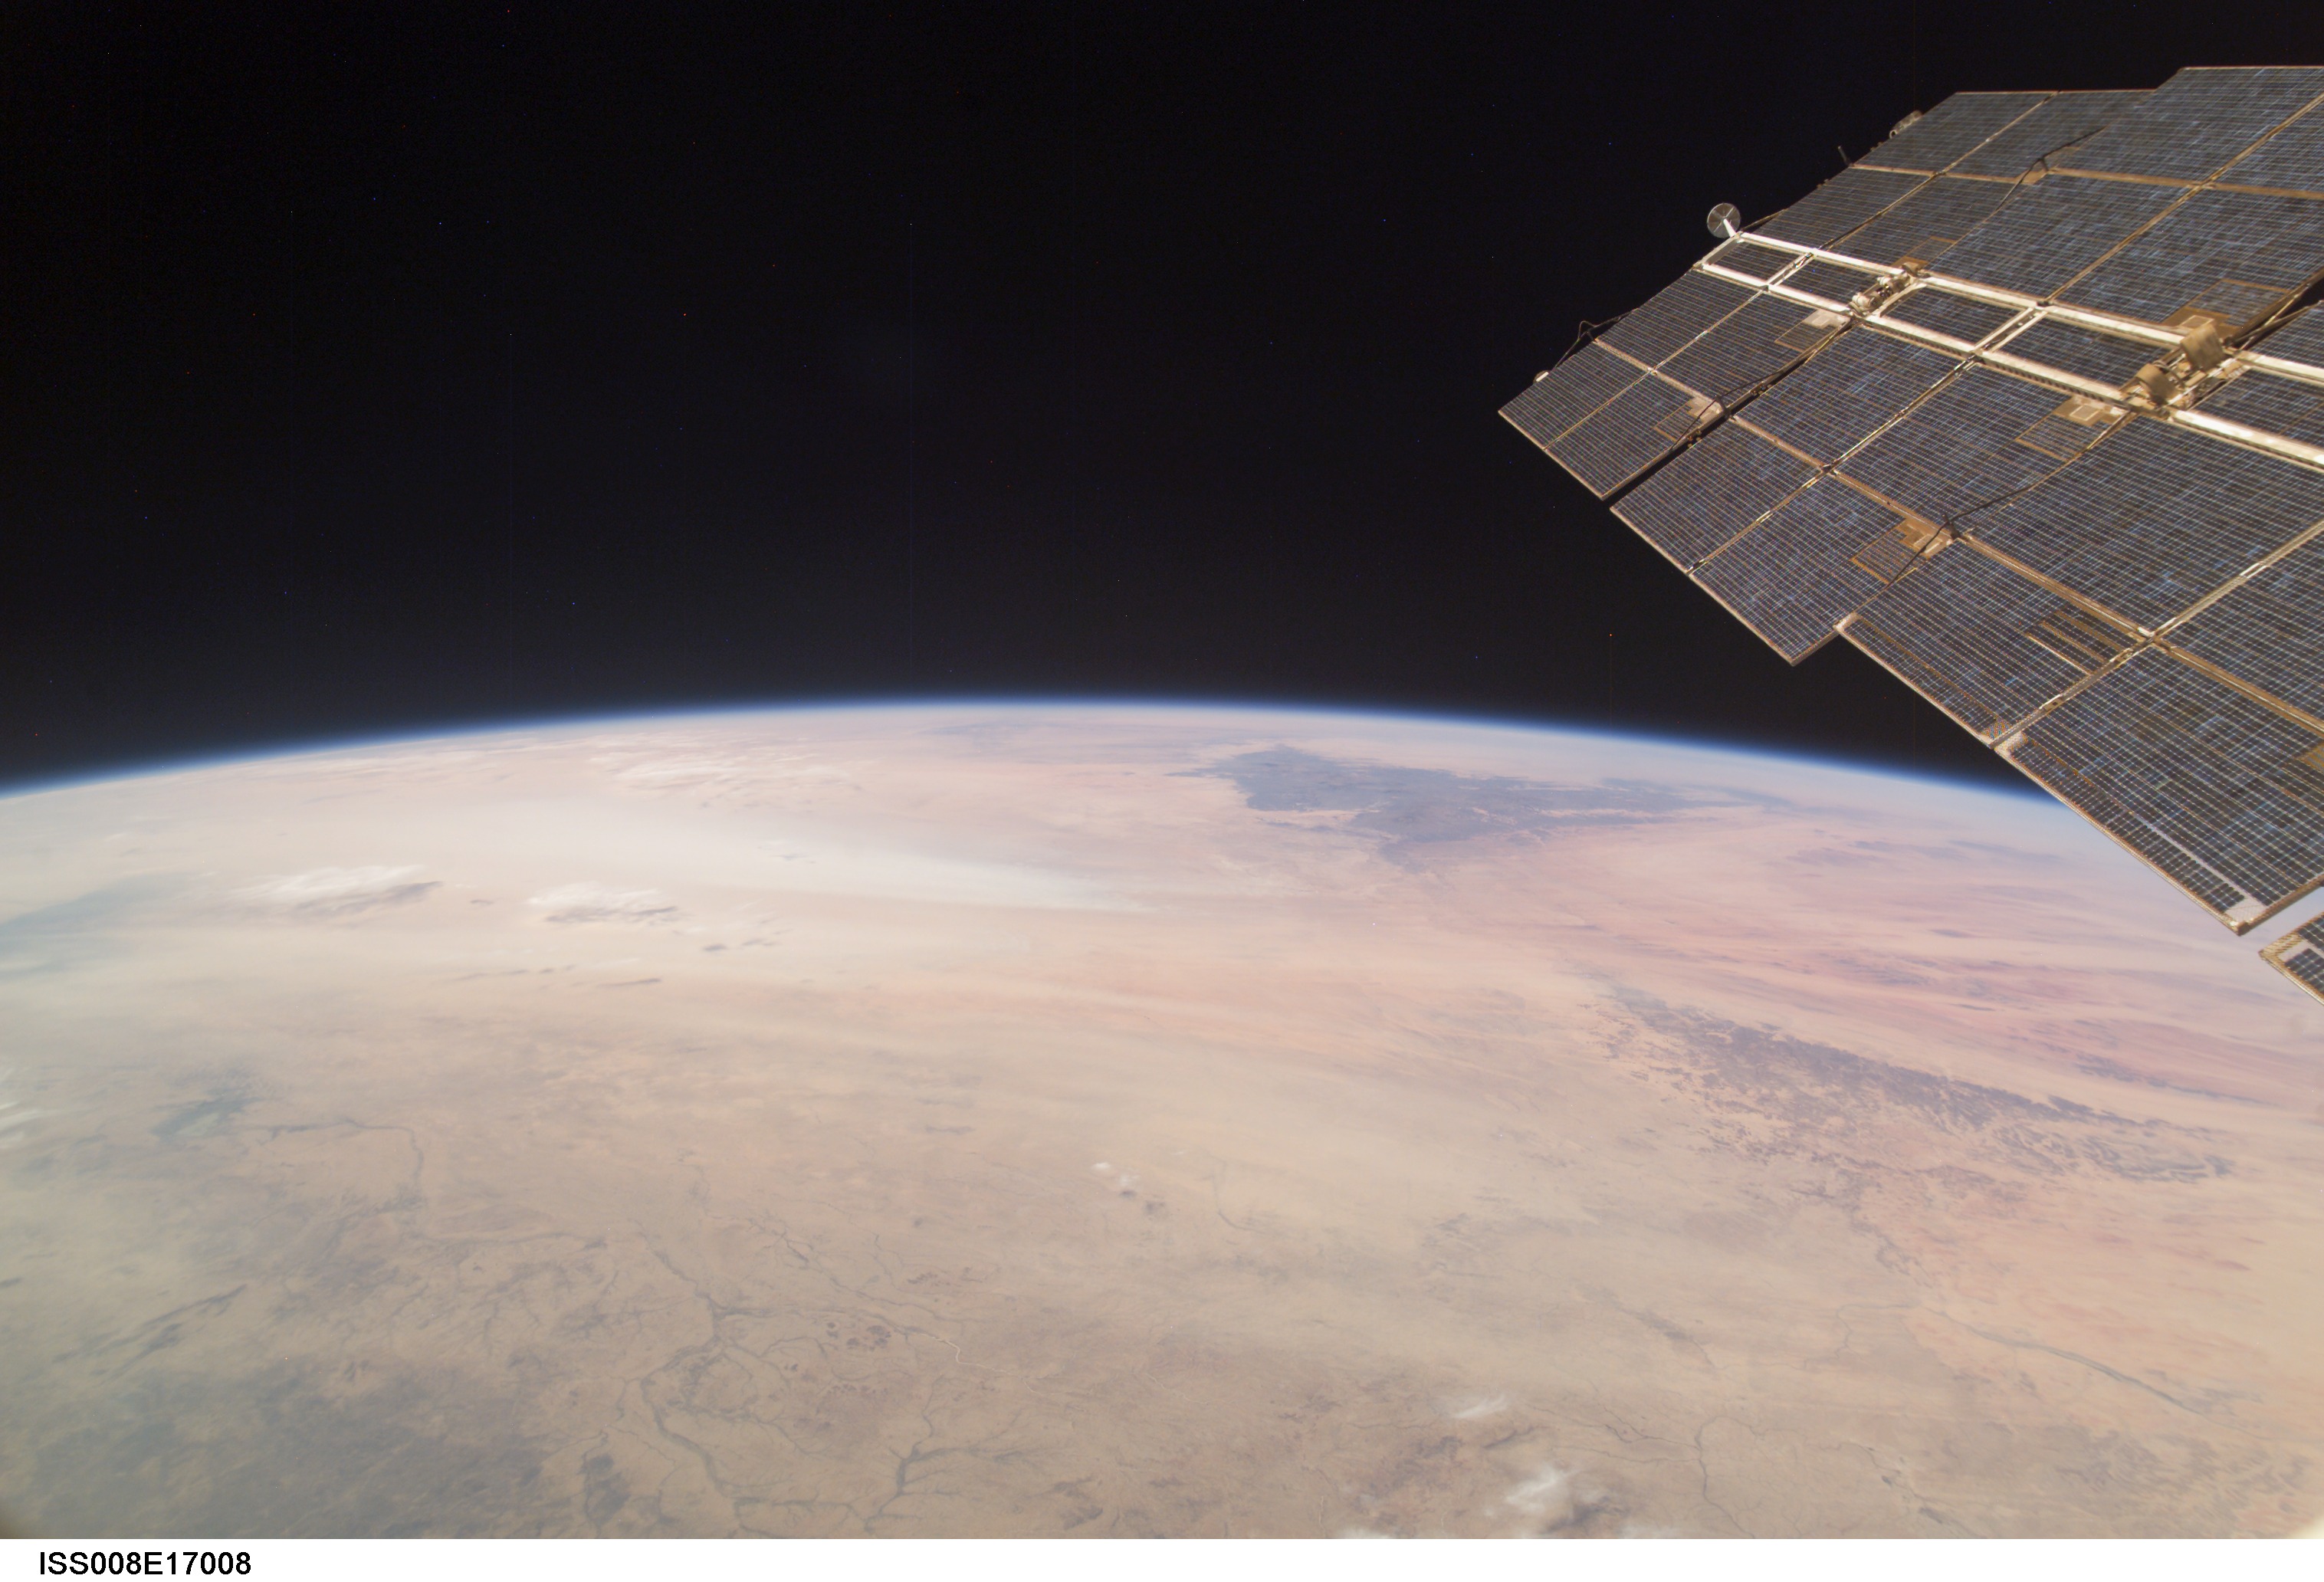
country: CHAD
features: LIBYAN DES., TIBESTI MTS., ATMOSPHERIC LIMB
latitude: 16.0
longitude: 20.5
